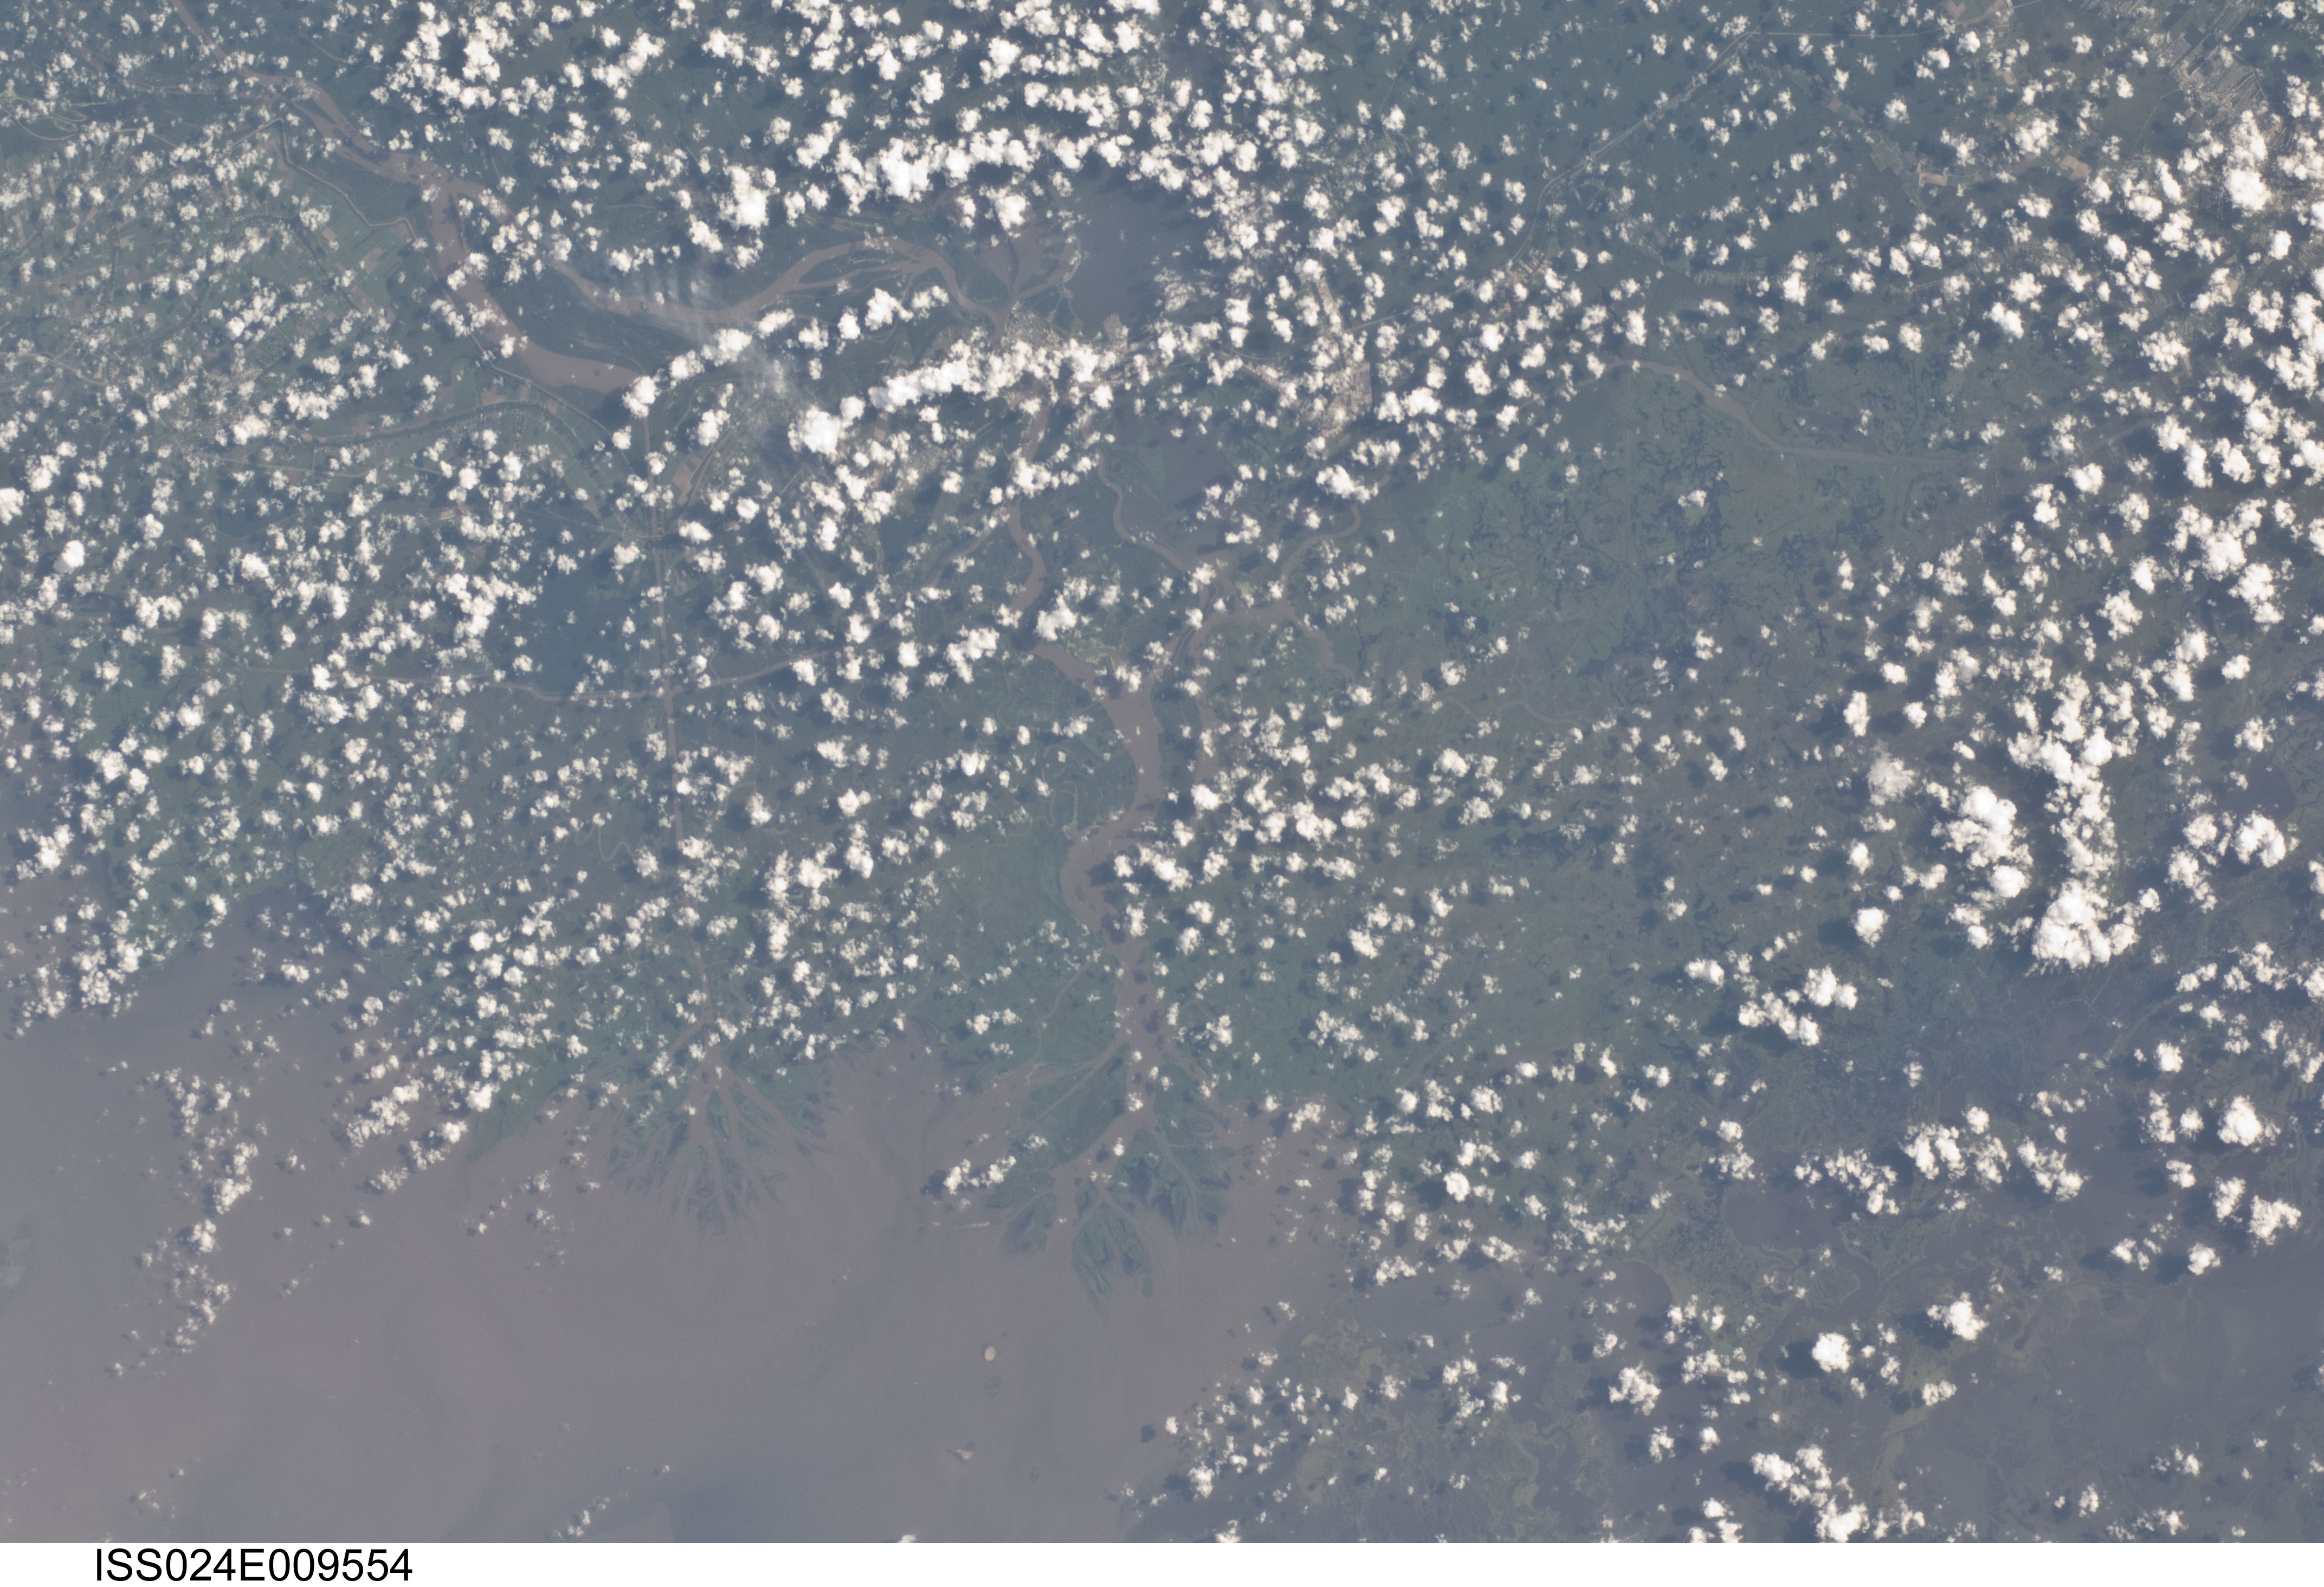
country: USA-LOUISIANA
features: ATCHAFALYA R. DELTA, MORGAN CITY, FRANKLIN, CANALYS, BAYOU TECHE, LAKES, B.
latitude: 29.6
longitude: -91.2
